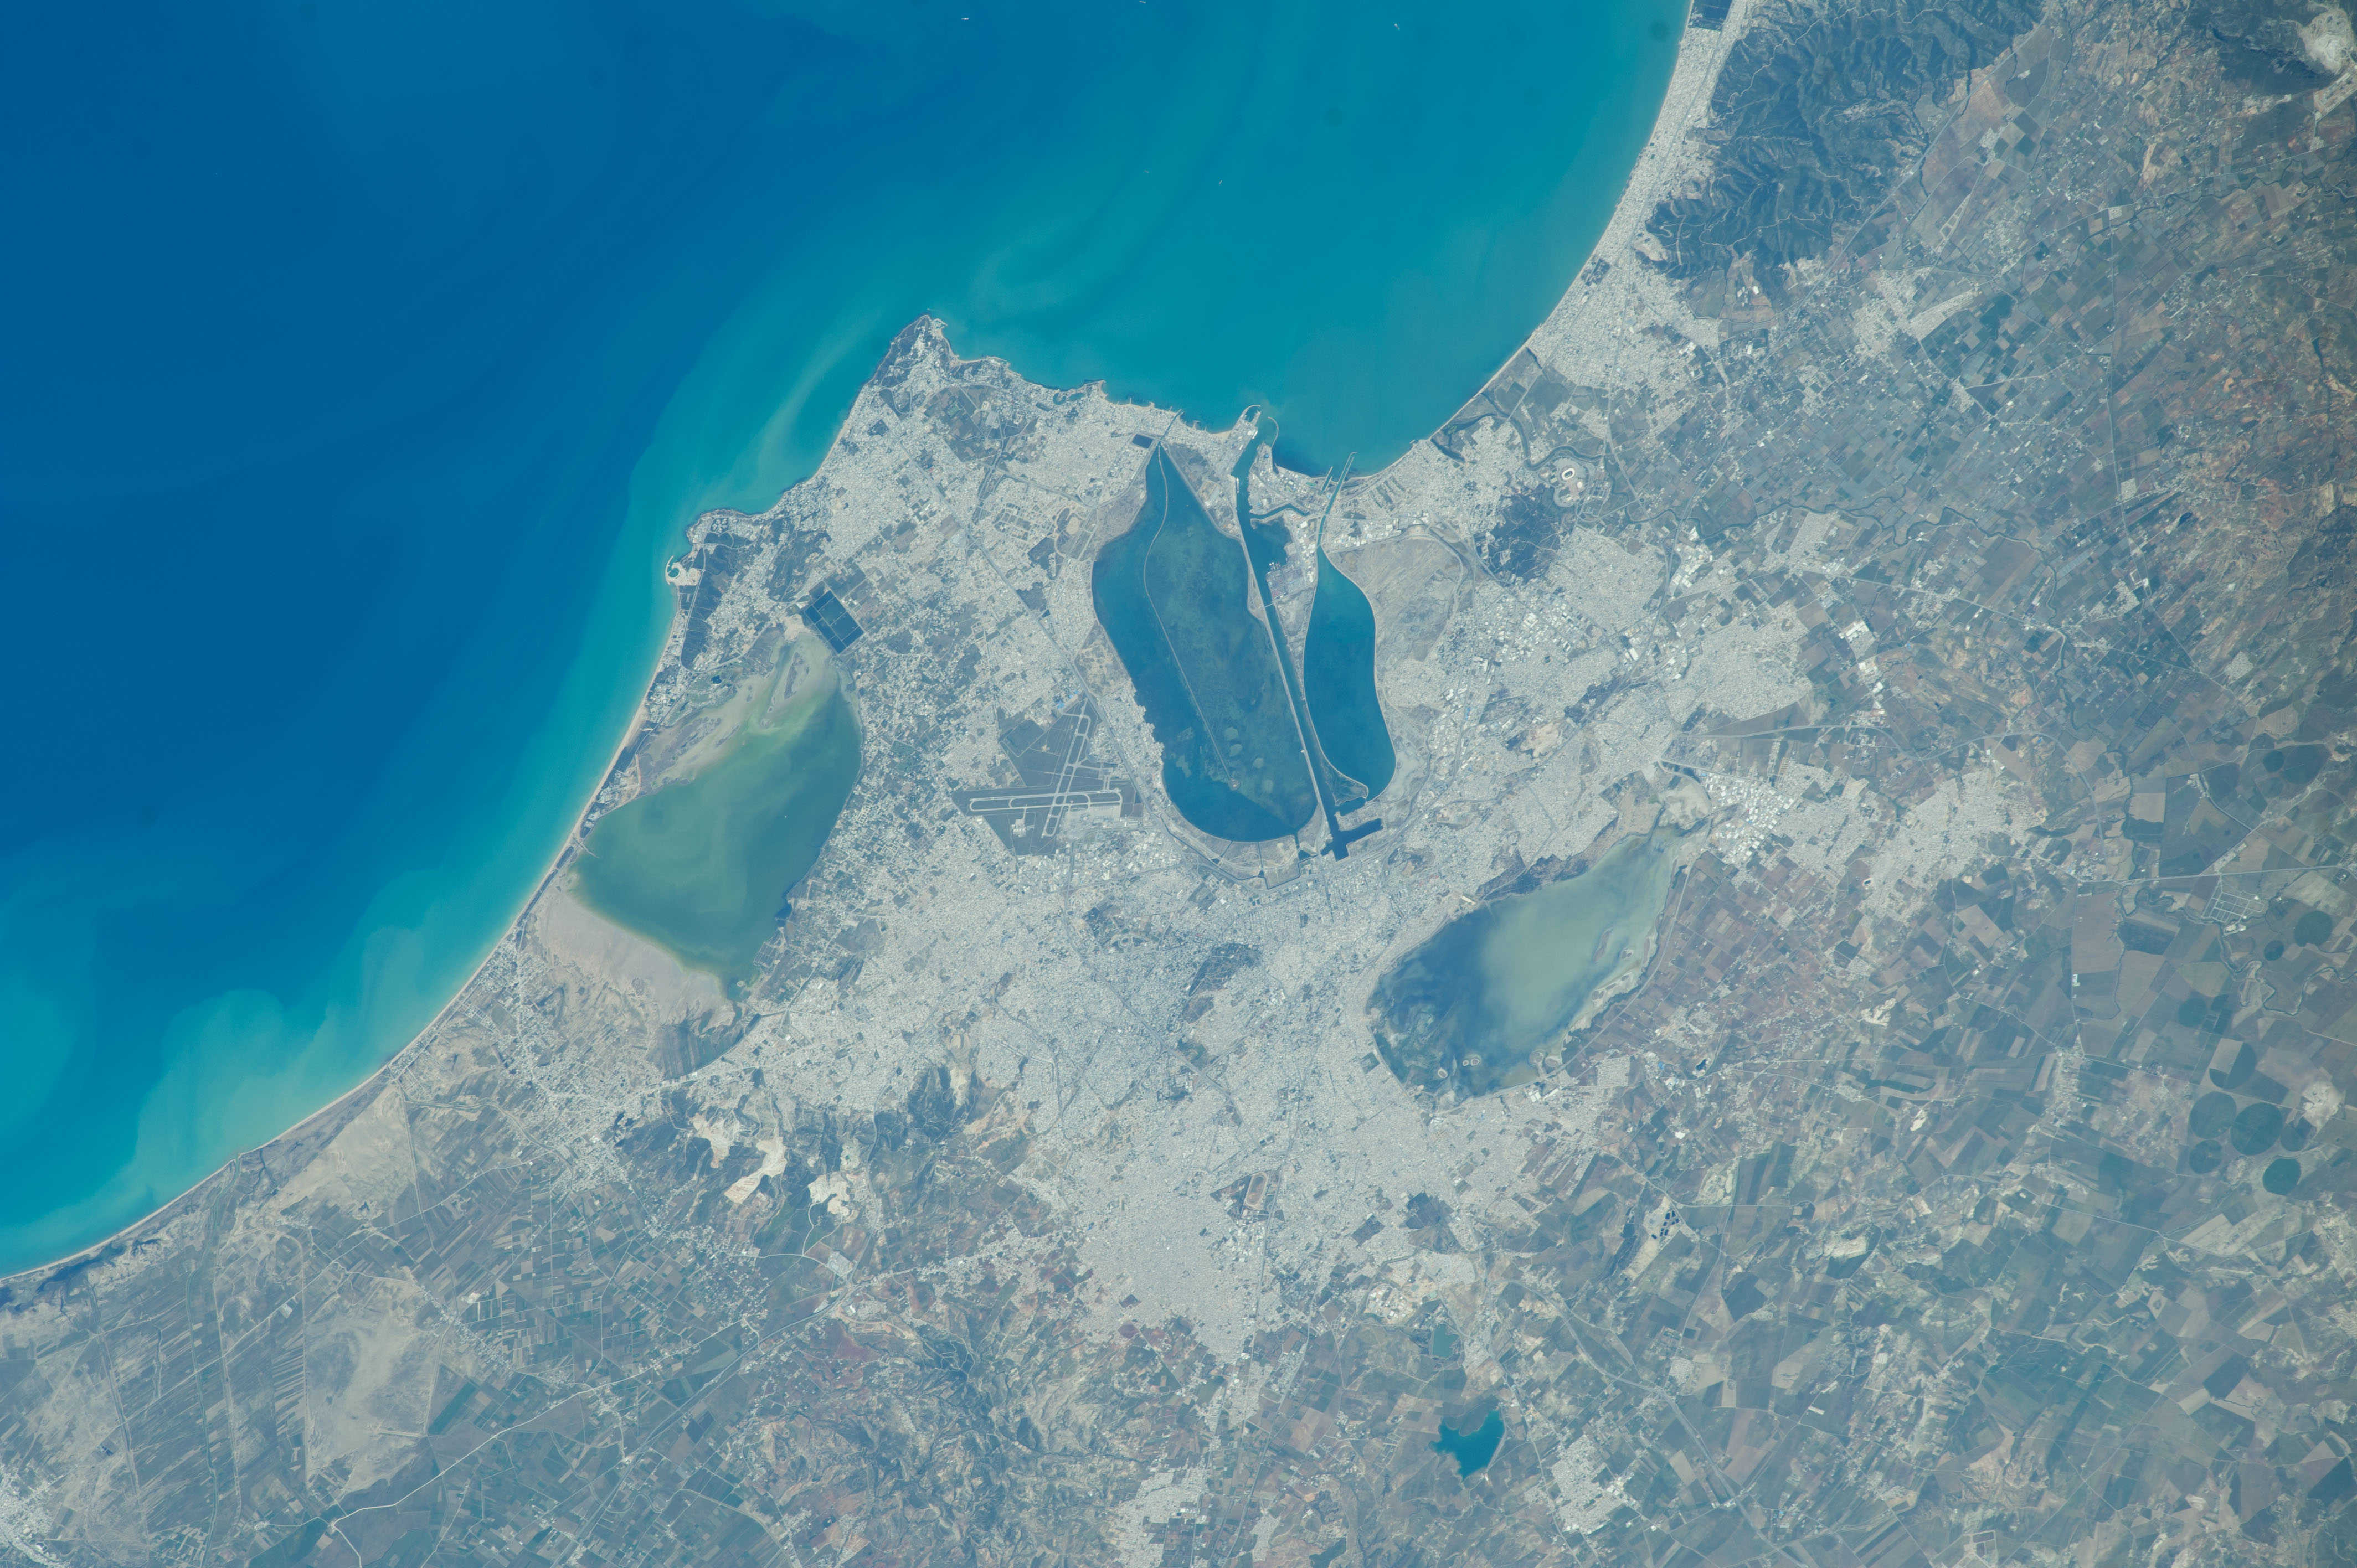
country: TUNISIA
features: COASTLINE, GULF OF TUNIS, TUNIS CITY, TUNIS LAKE, NORTH AFRICA
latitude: 36.8
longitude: 10.2
